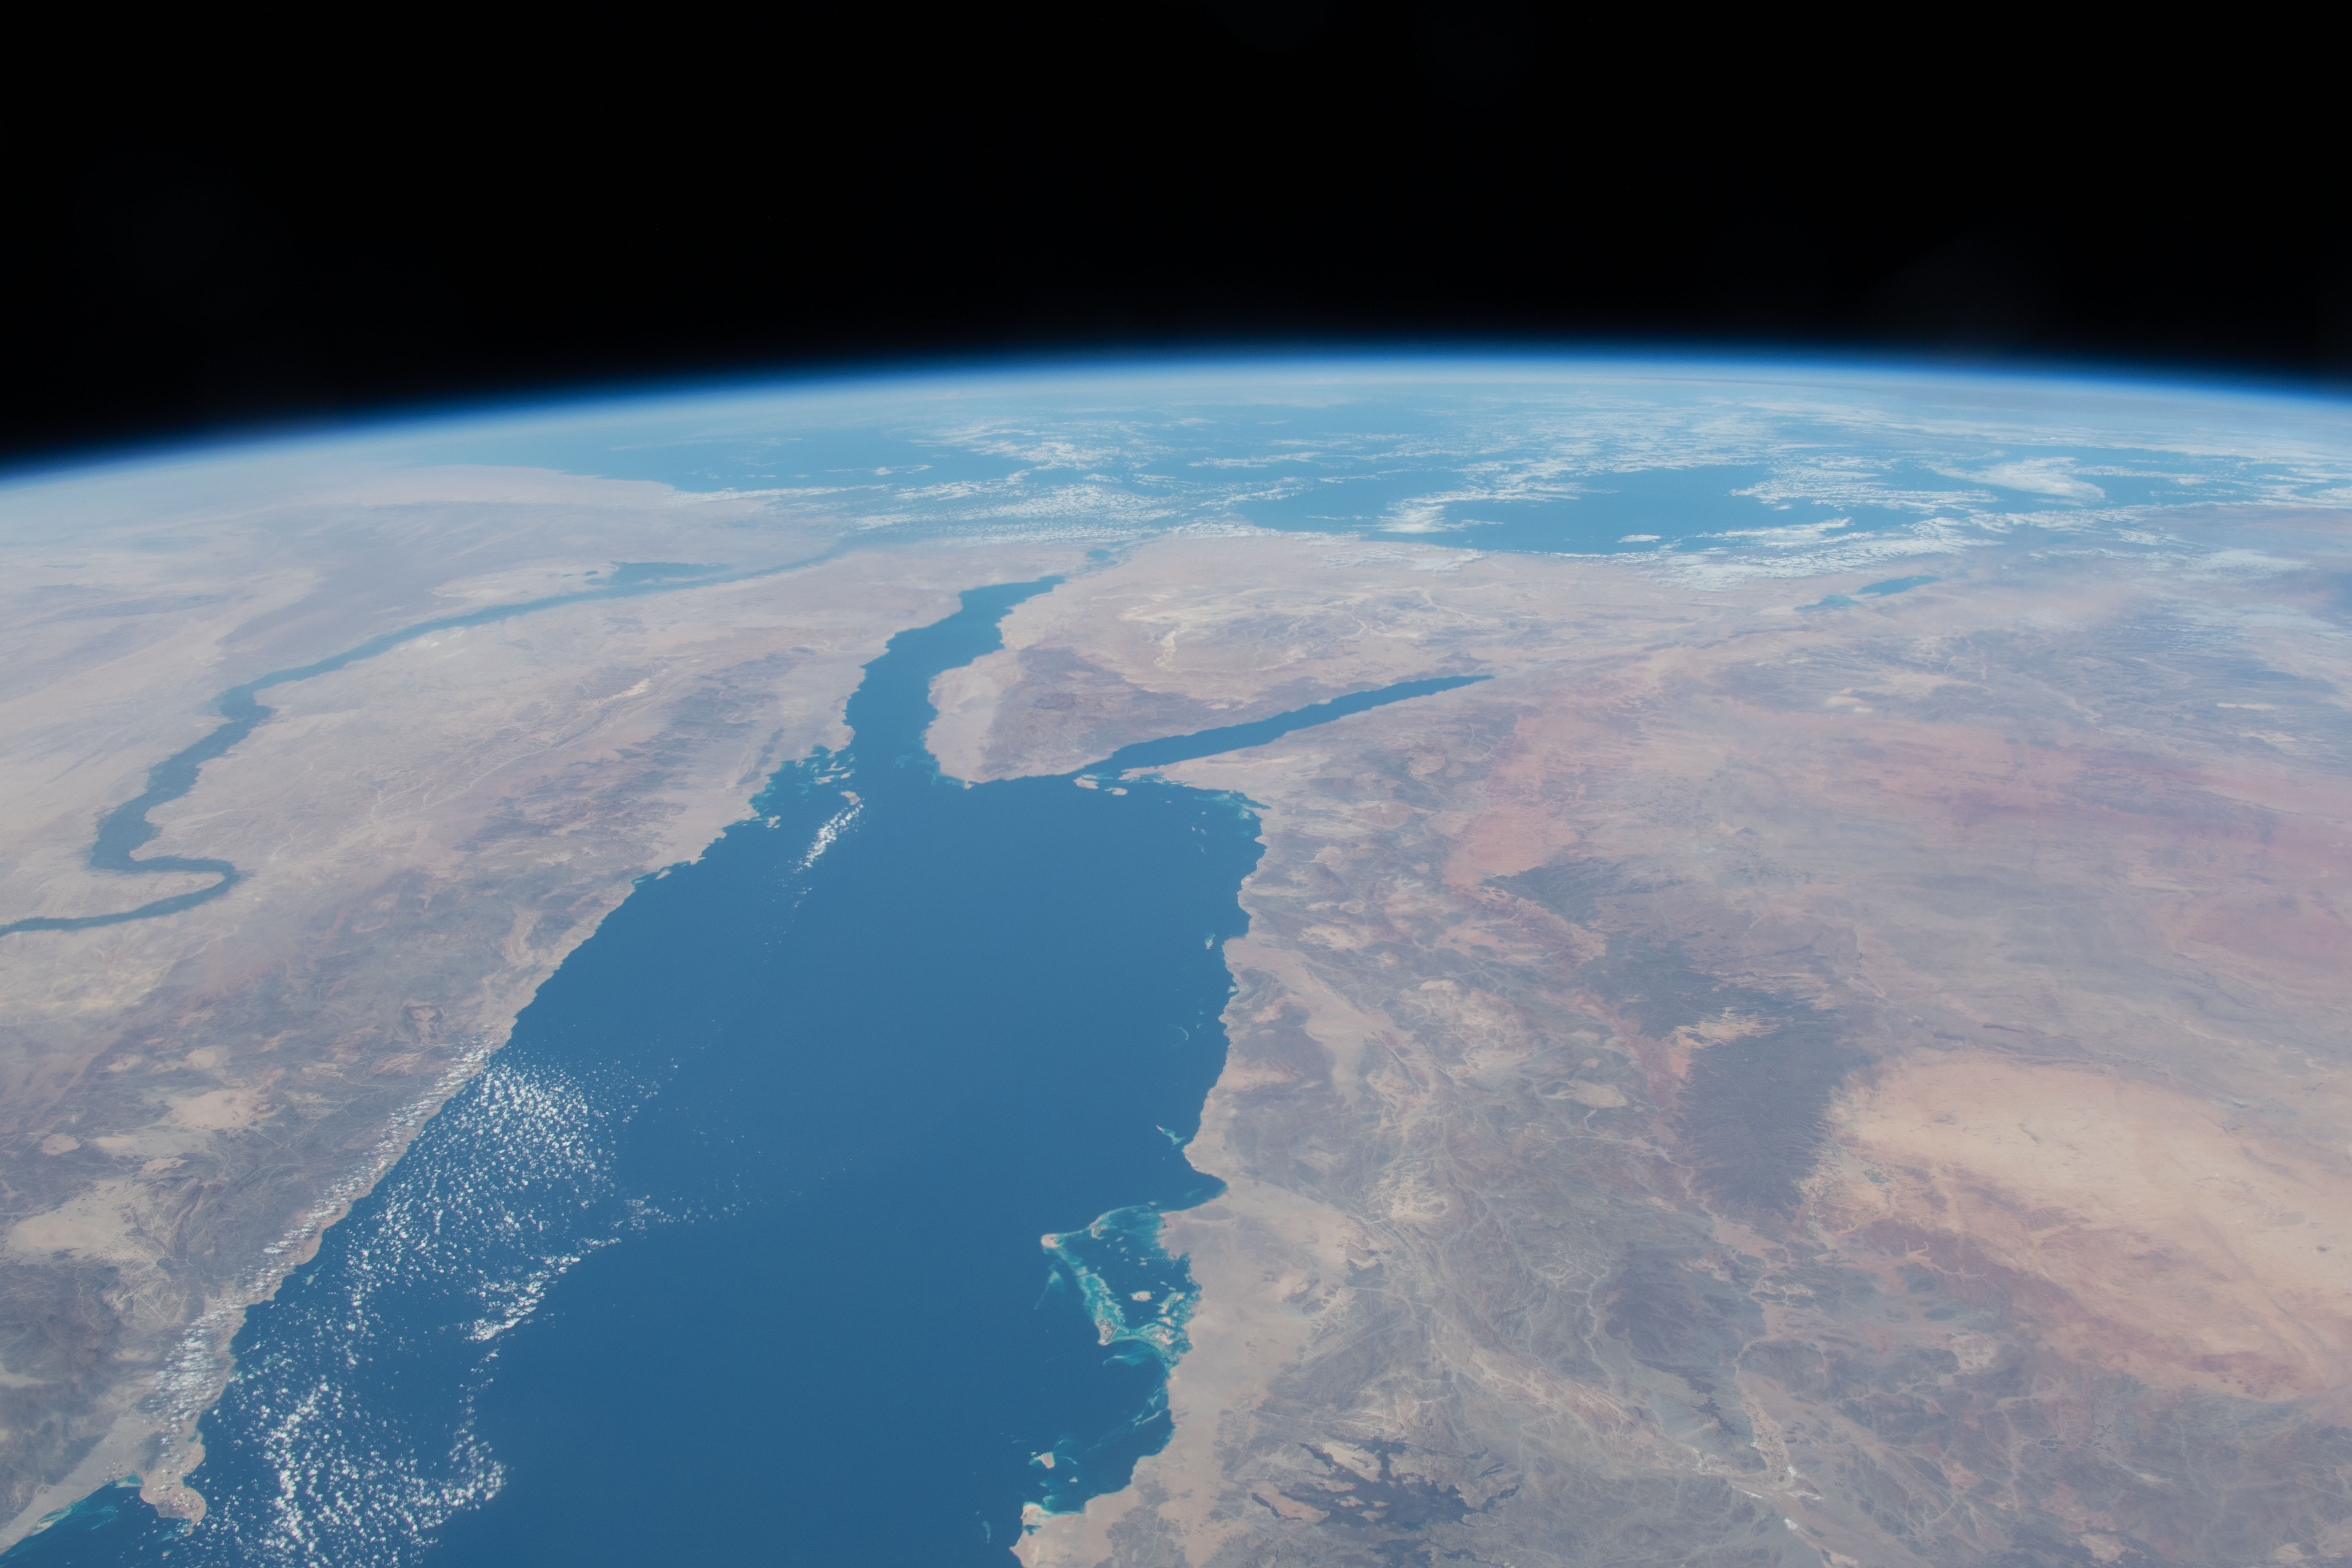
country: SAUDI ARABIA
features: RED SEA, GULF OF AQABA, GULF OF SUEZ, NILE RIVER
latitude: 28.0
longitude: 35.5
